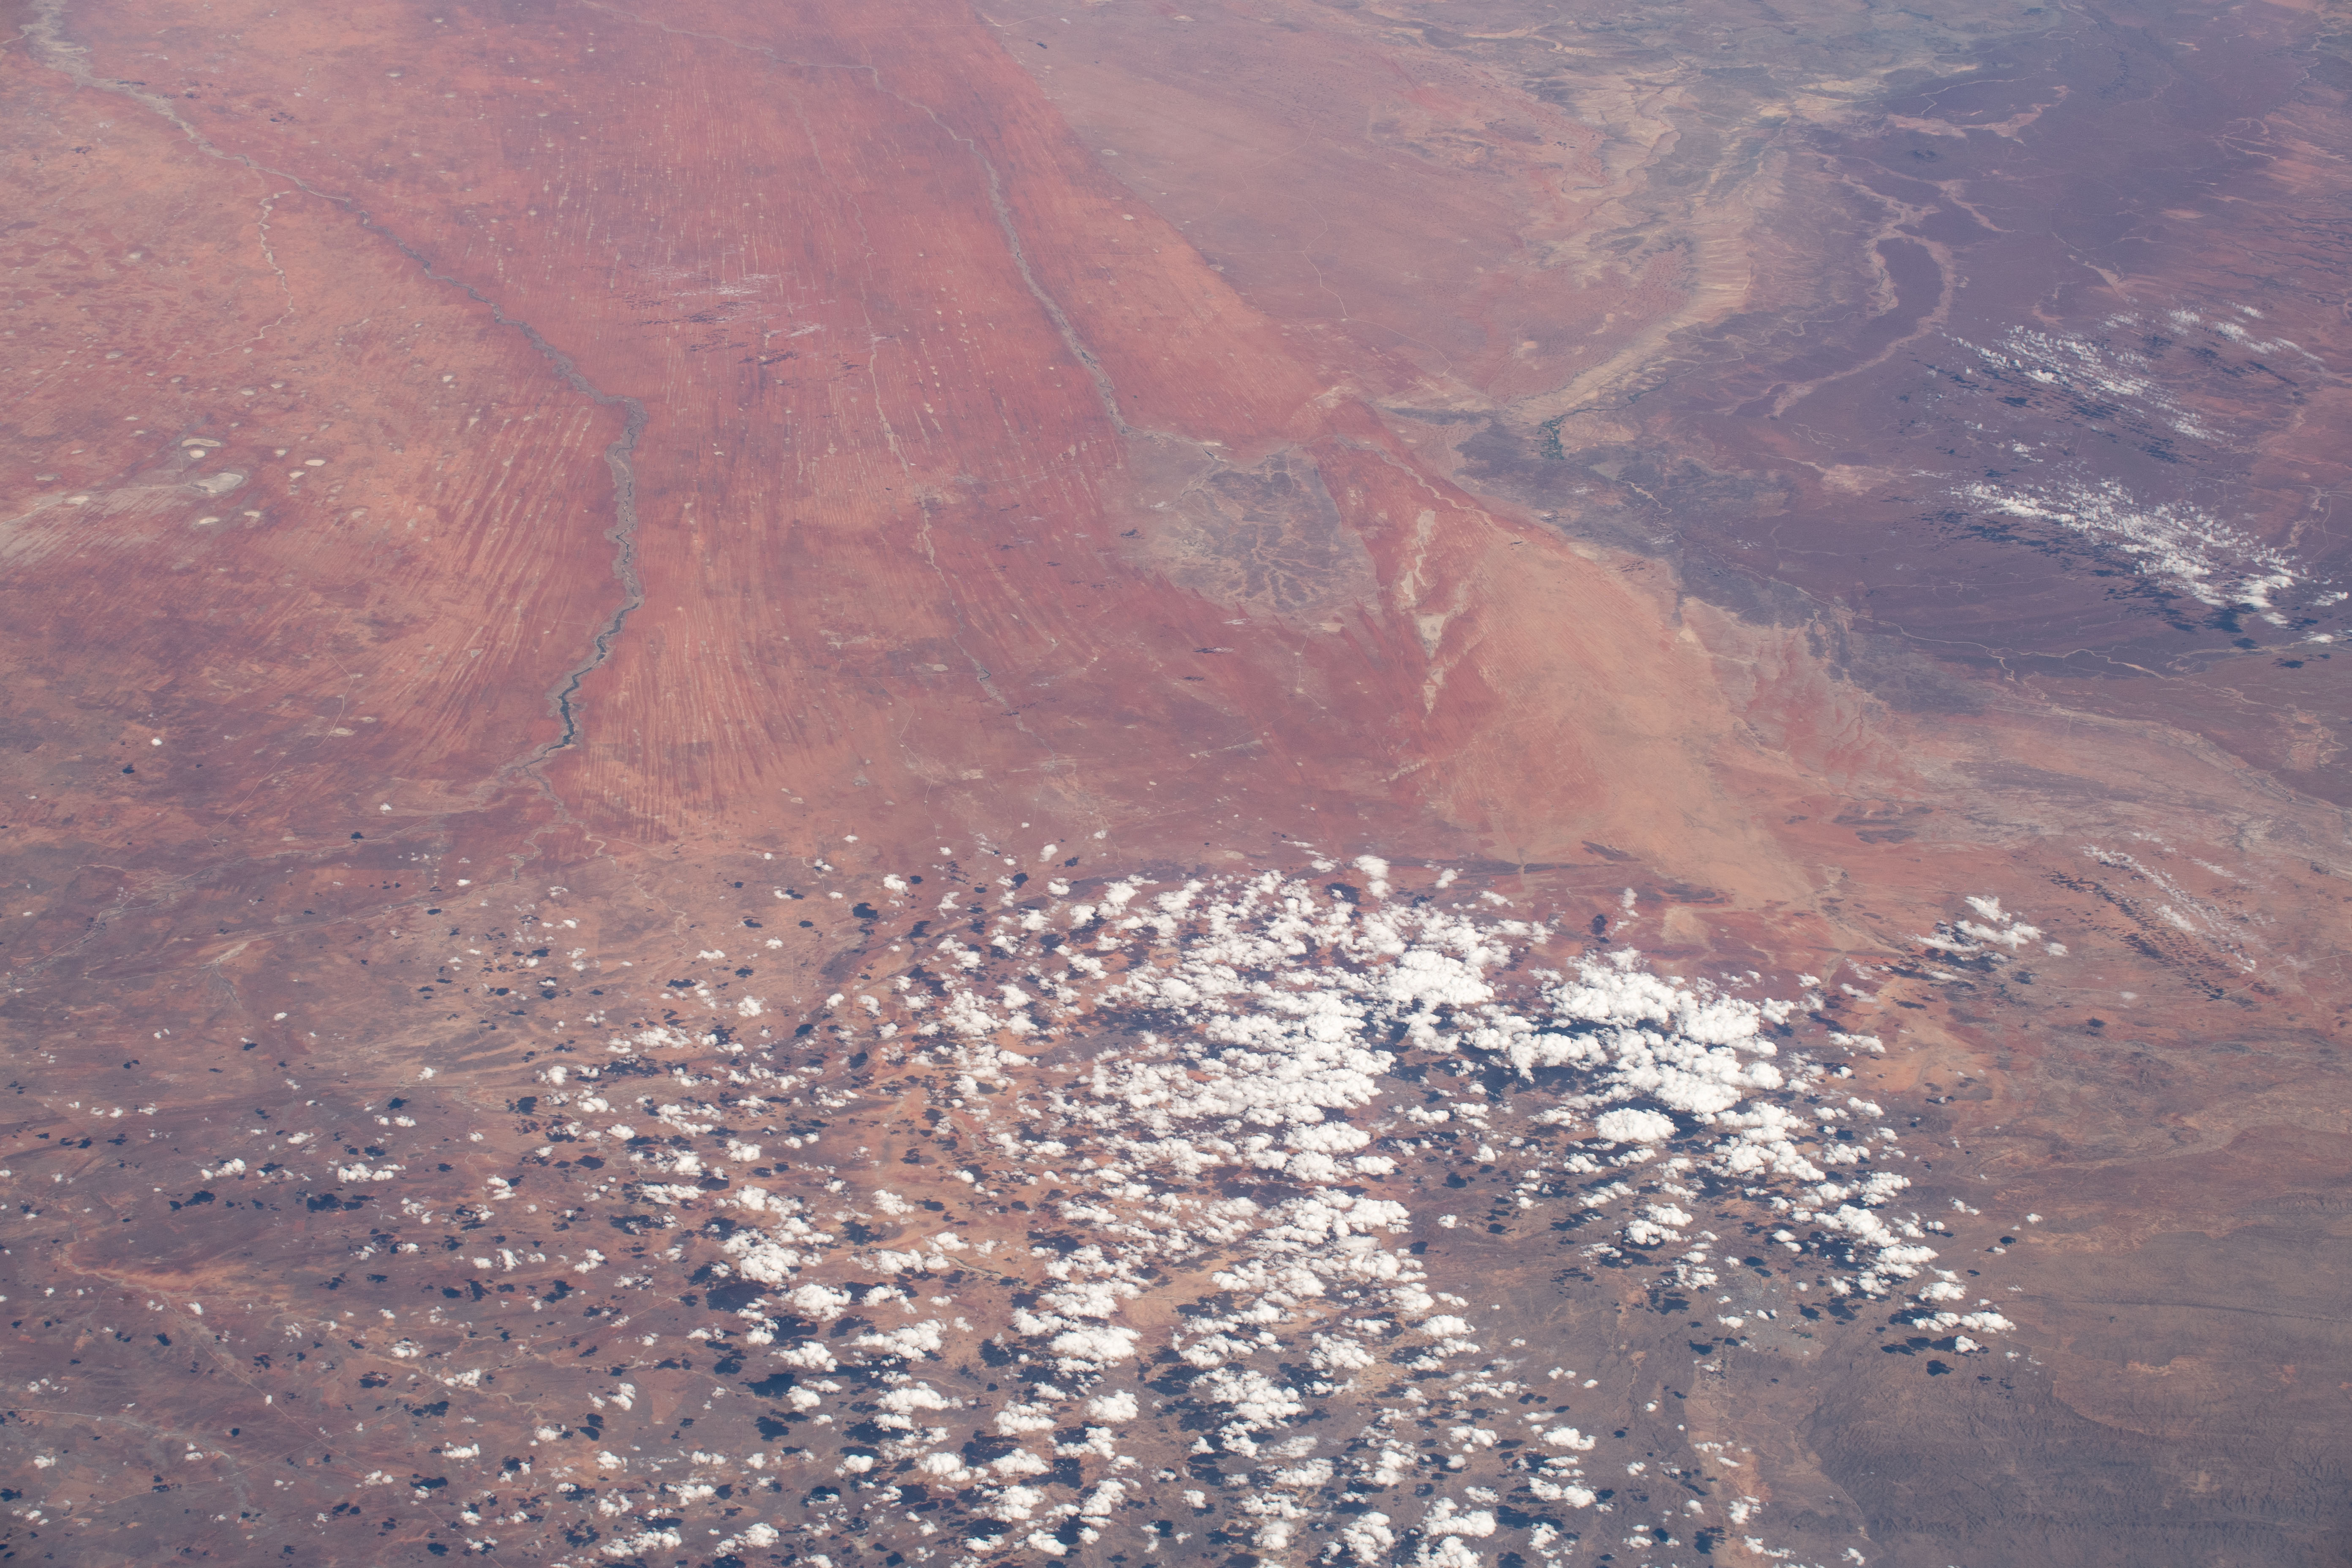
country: NAMIBIA
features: KALAHARI DESERT, HARDAP NATIONAL PARK
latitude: -23.6
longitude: 18.0
